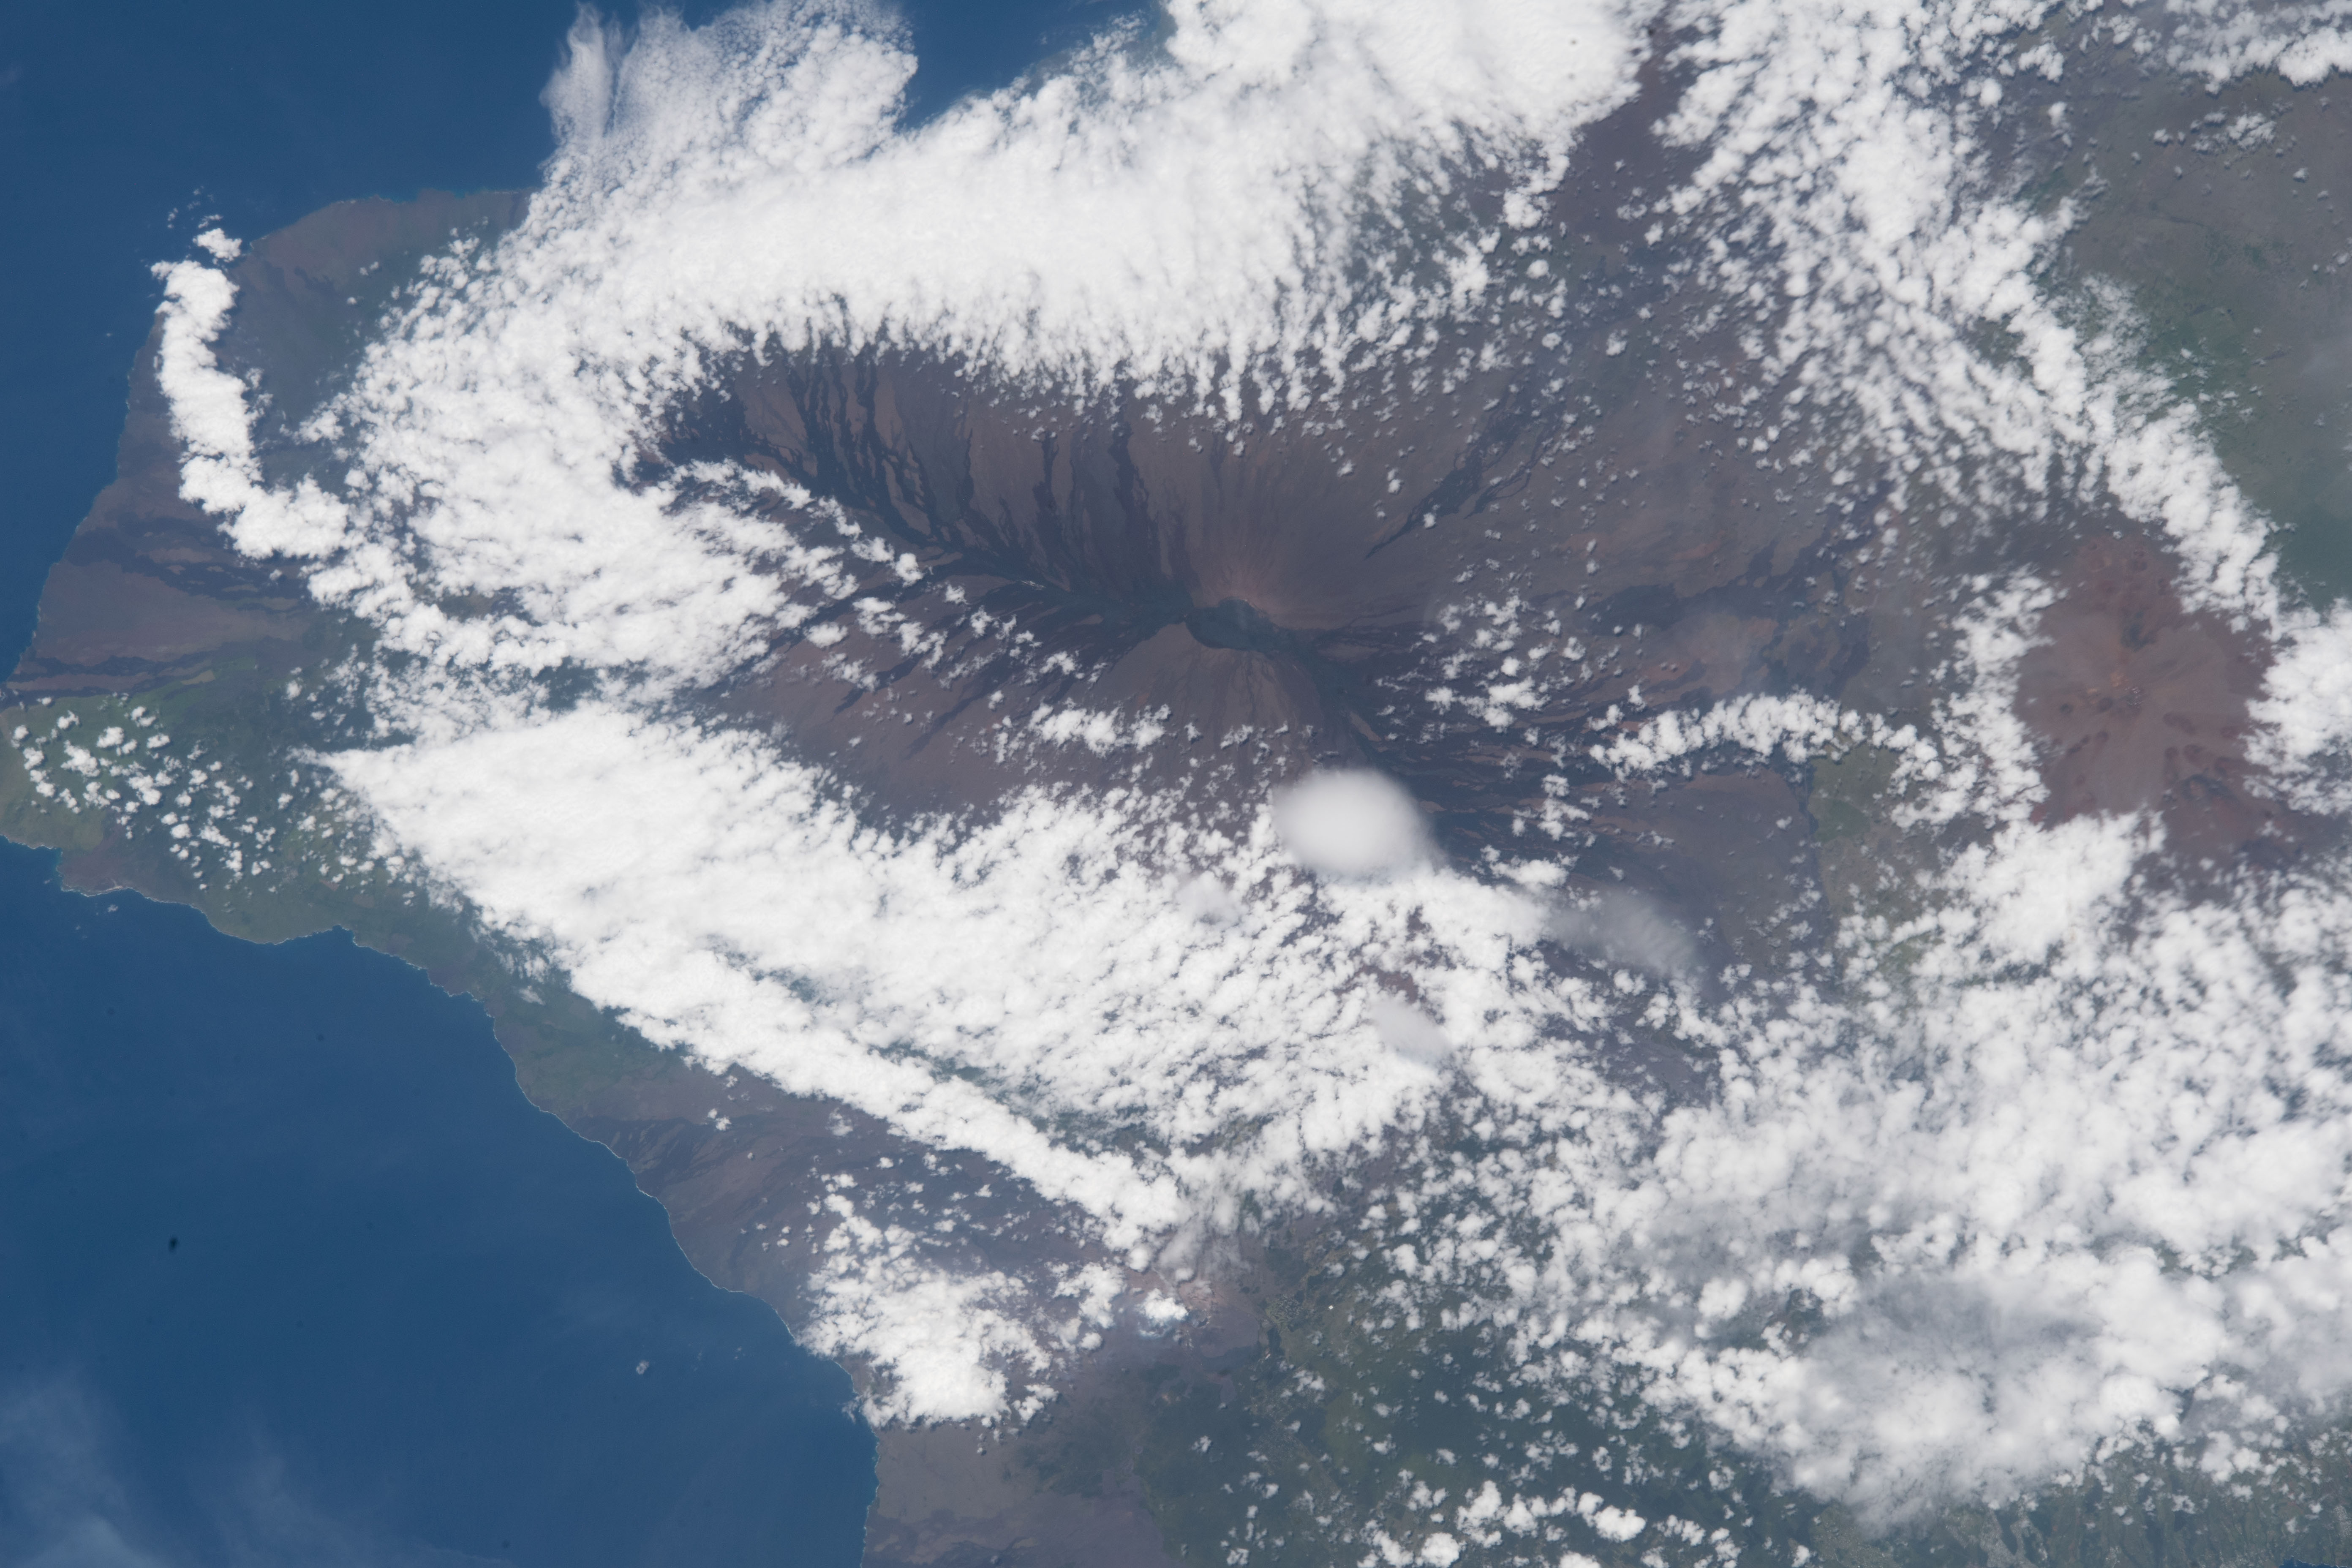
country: USA-HAWAII
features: MAUNA LOA, KAU FOREST RESERVE, KILAUEA, MAUNA KEA, VOLCANIC ERUPTION PLUME
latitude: 19.4
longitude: -155.5
